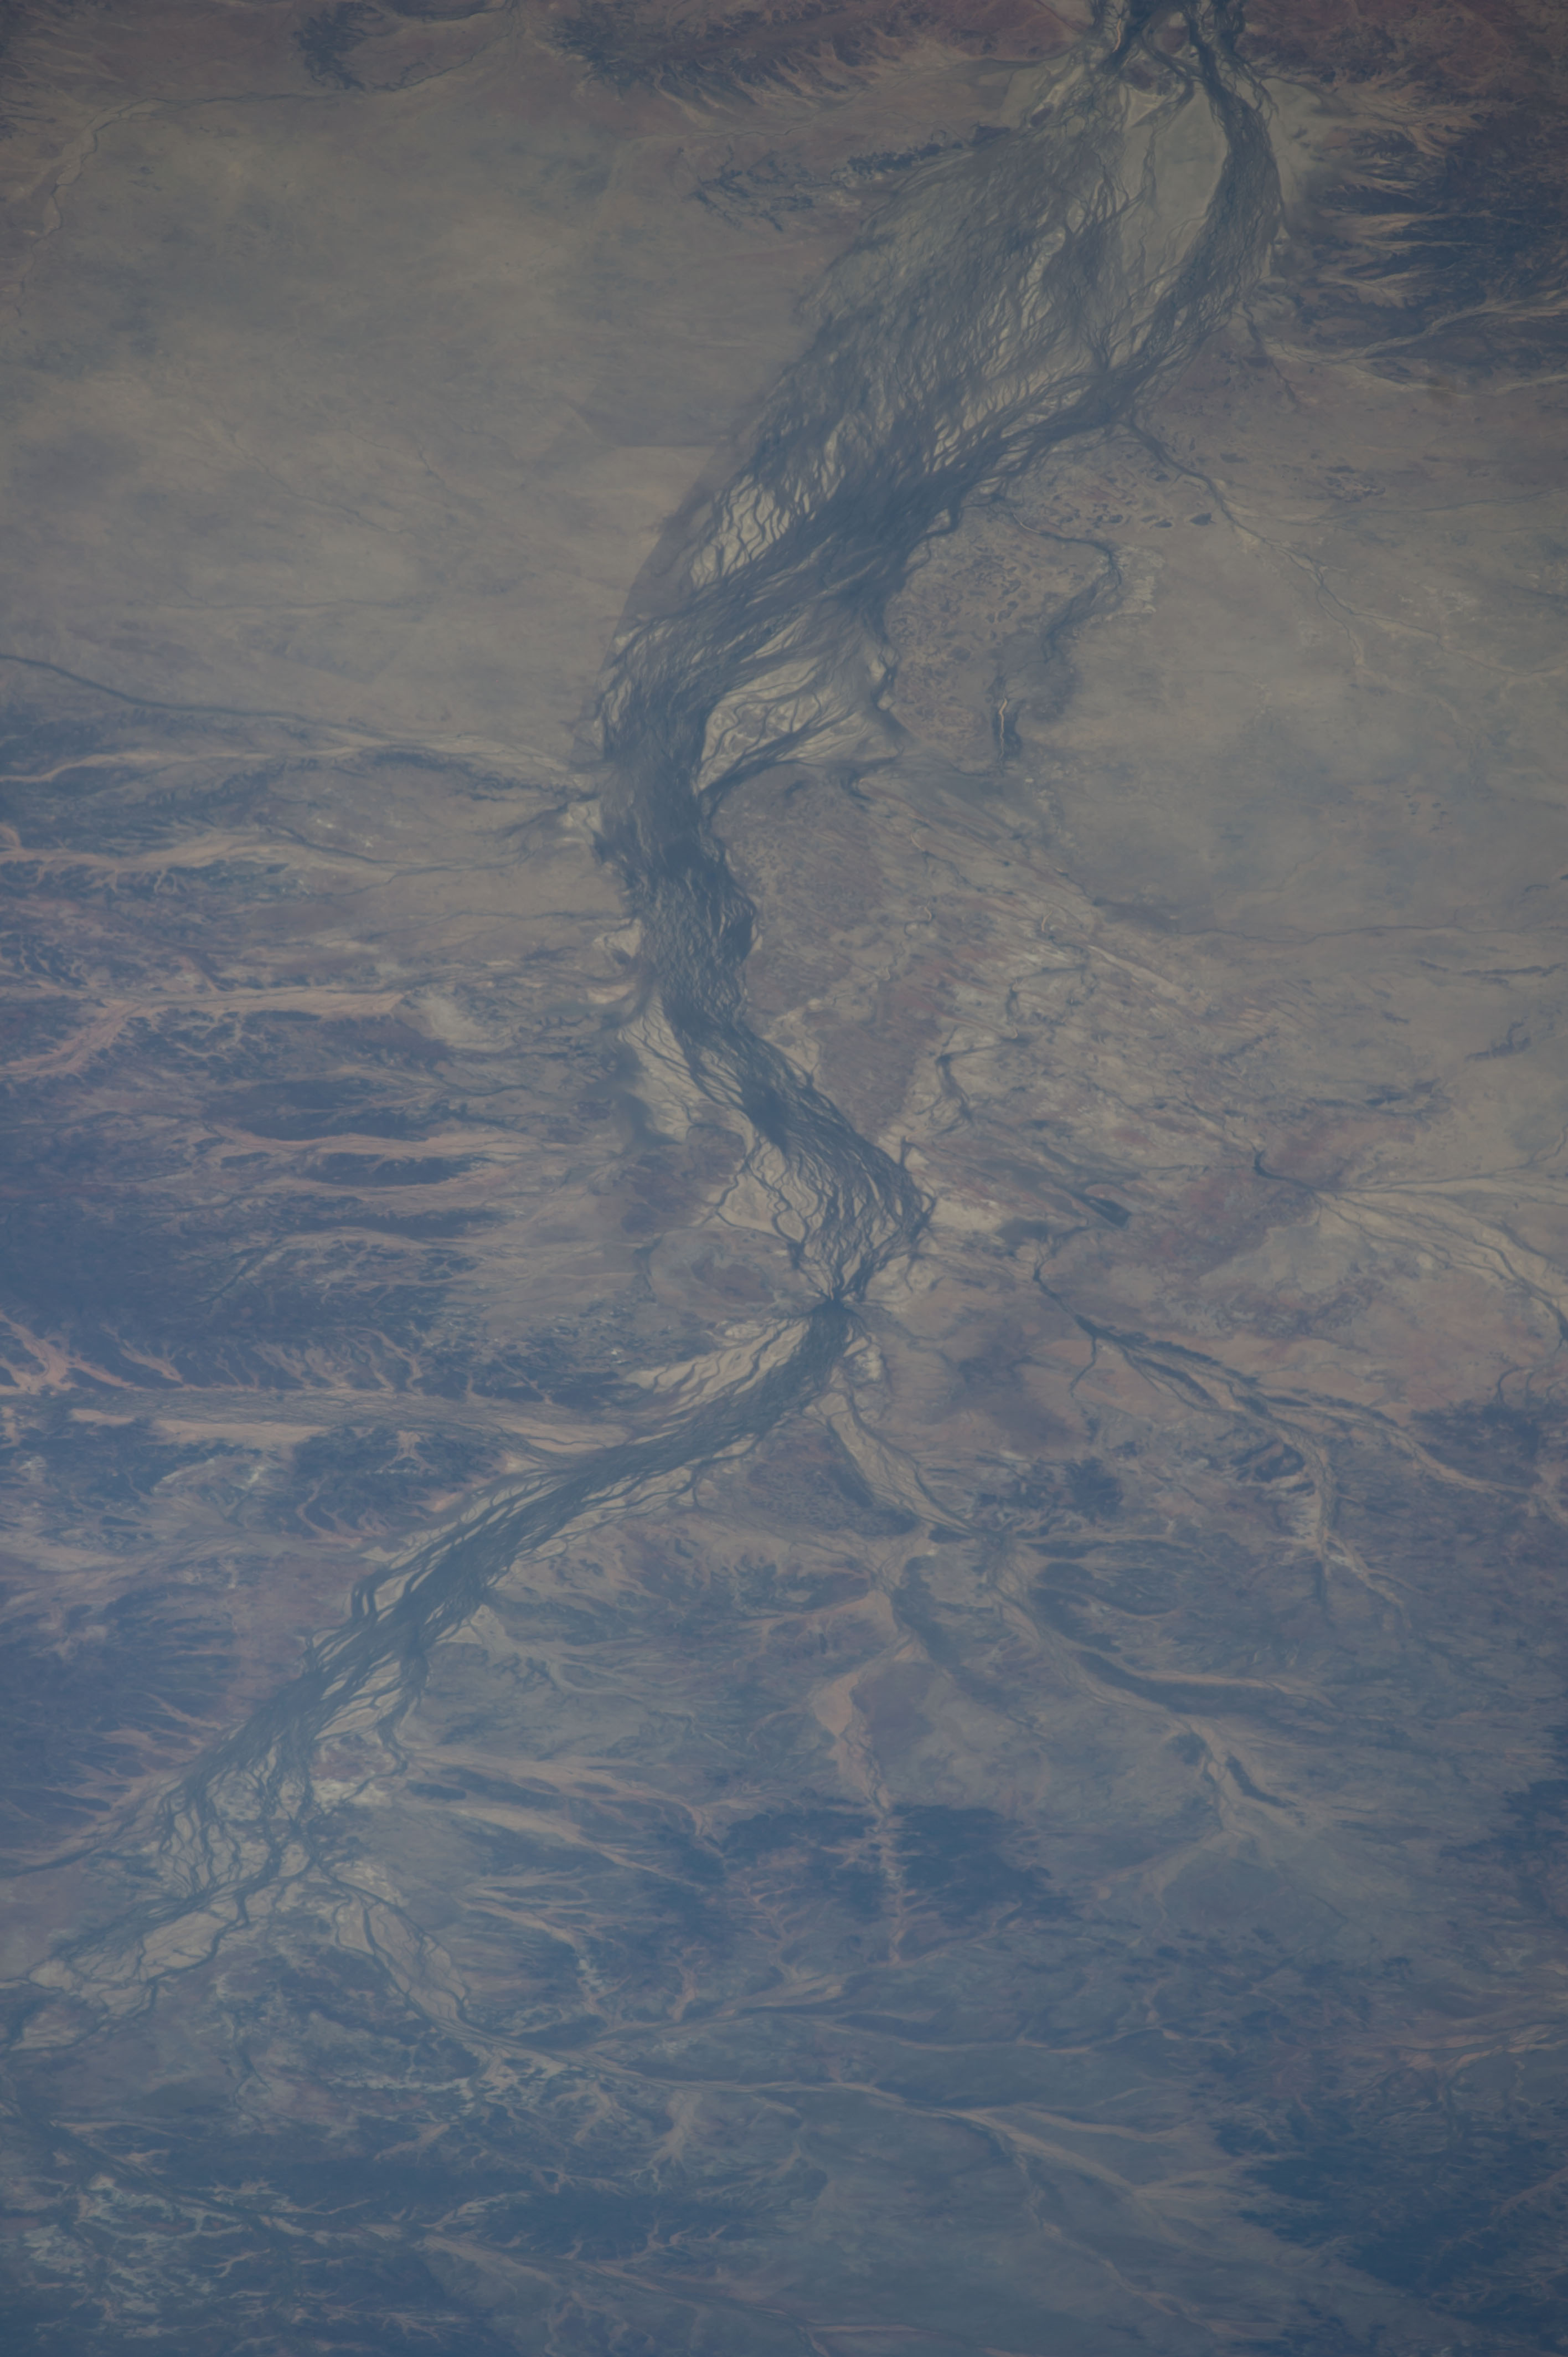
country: AUSTRALIA-Q
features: ASTREBLA DOWNS NATIONAL PRK, DIAMANTINA NATIONAL PRK
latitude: -23.8
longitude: 141.1
